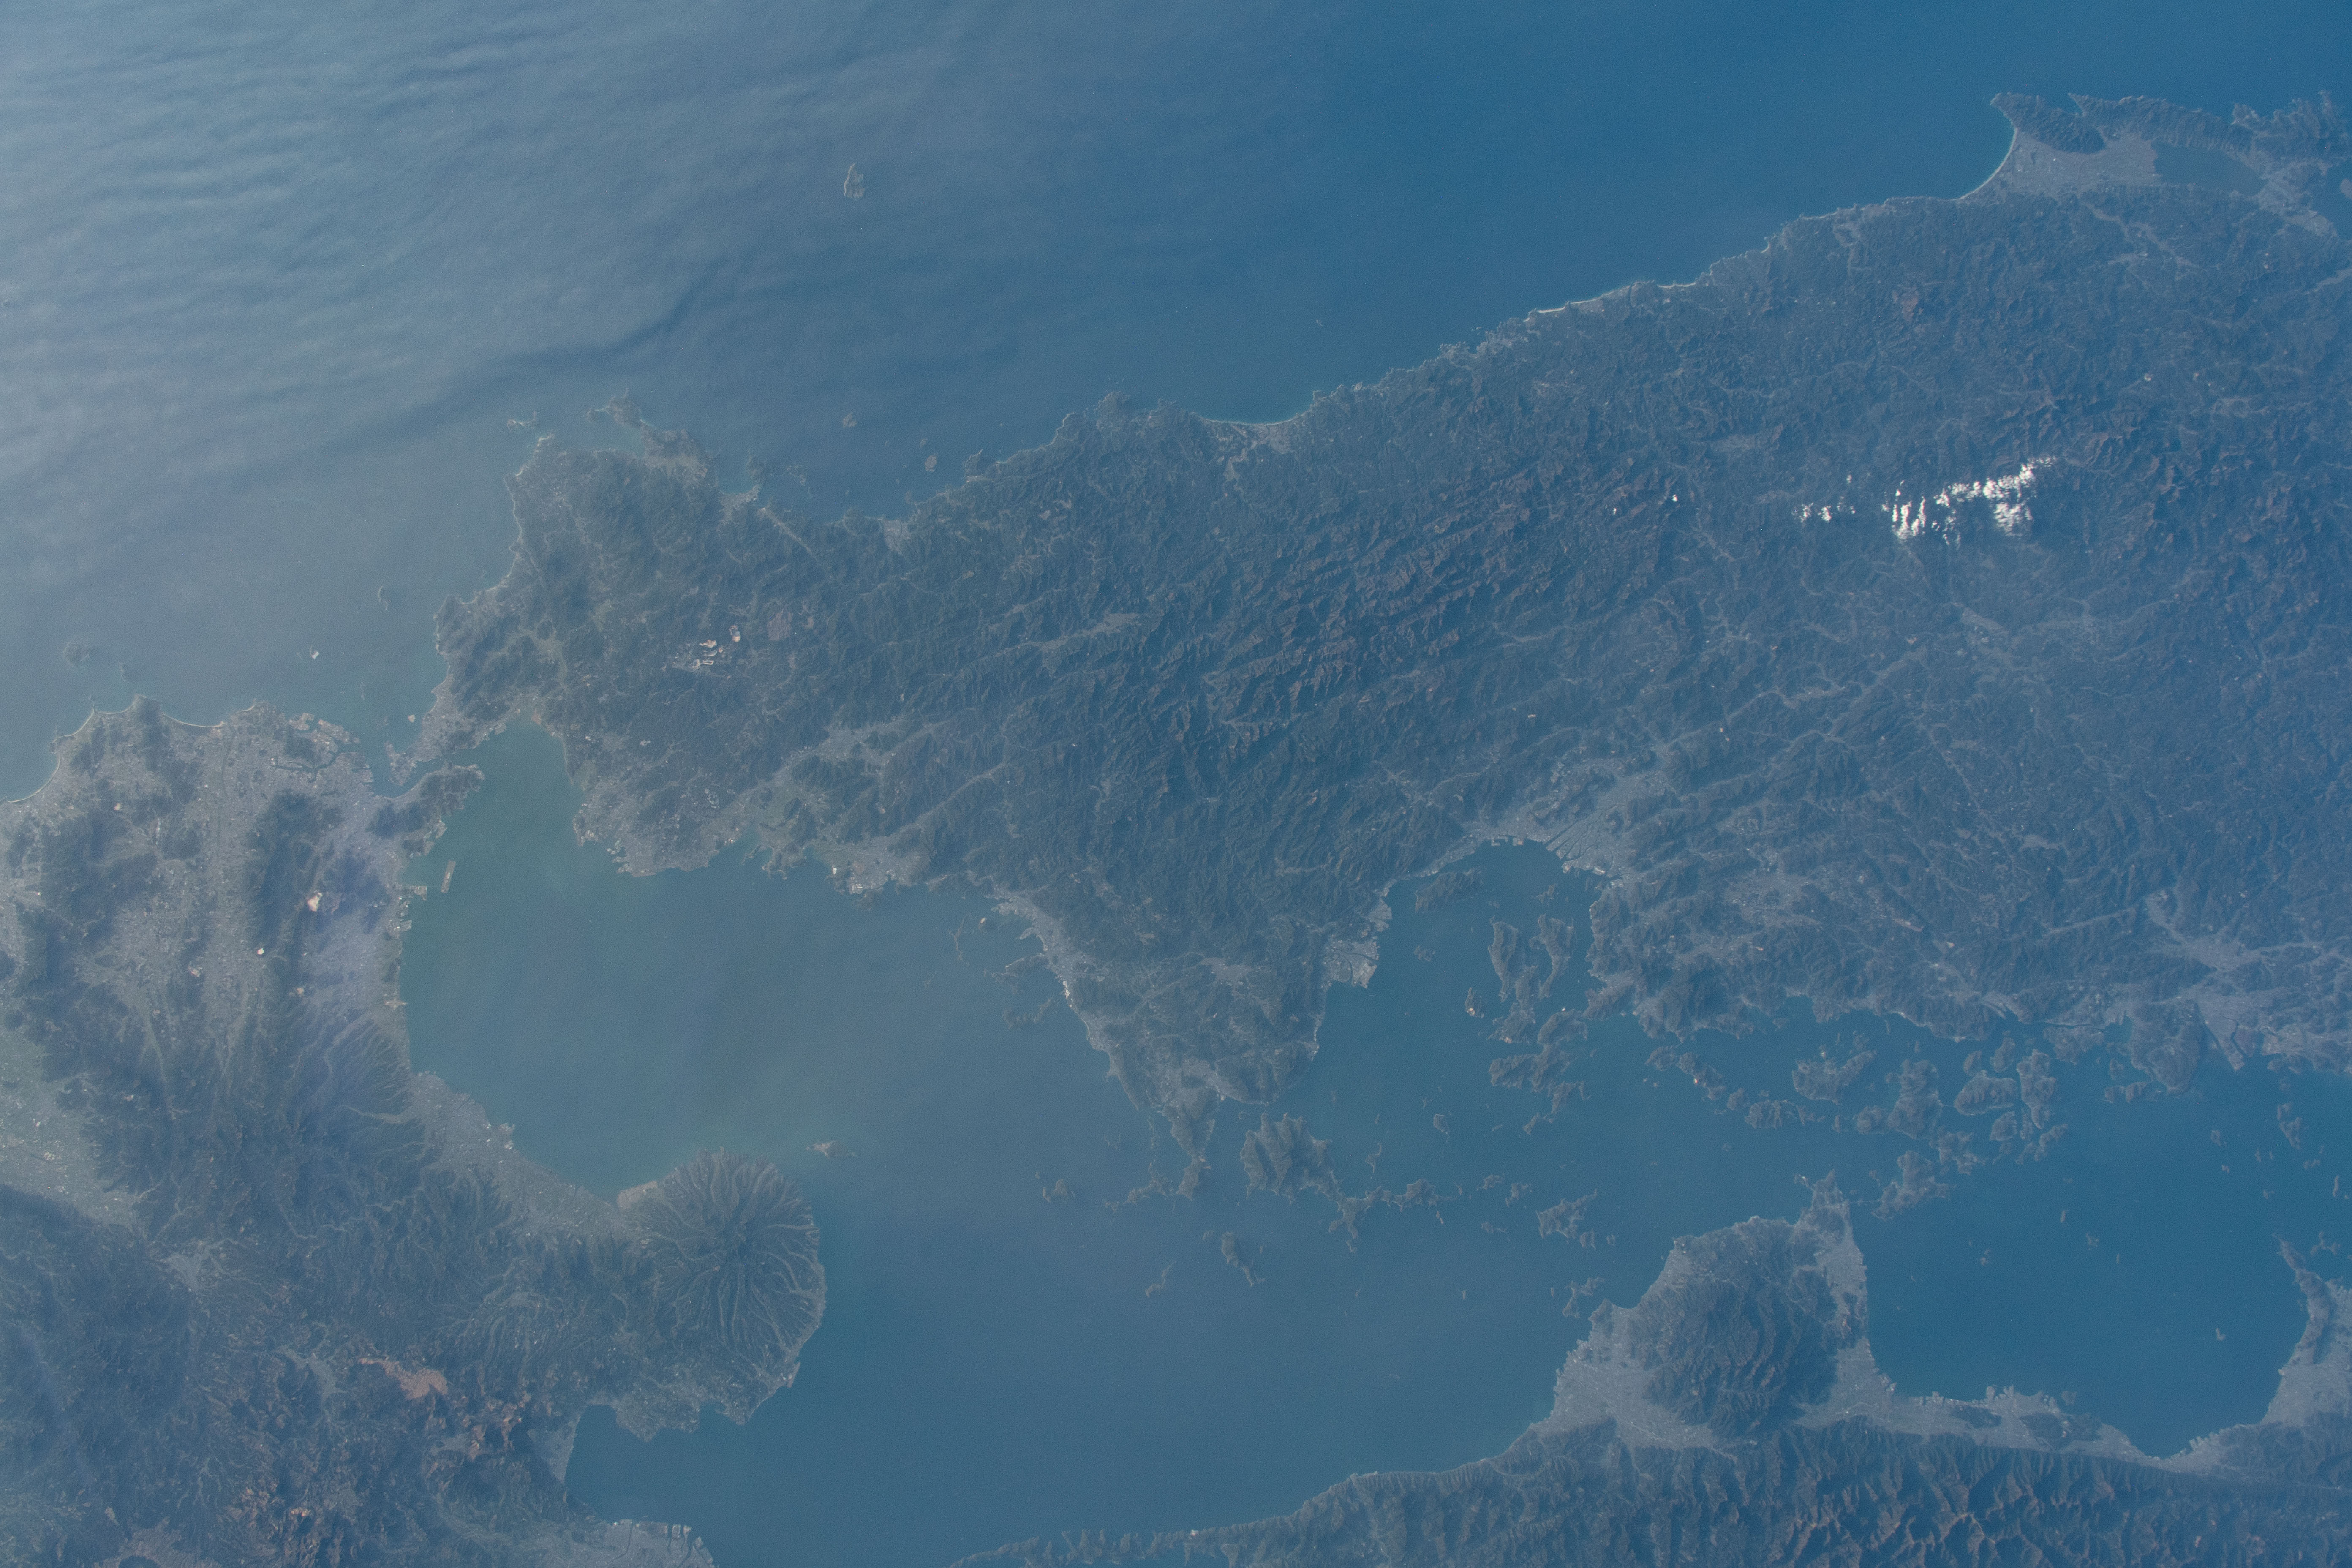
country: JAPAN
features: KITAKYUSHU, NAGATO, MATSUYAMA
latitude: 34.0
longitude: 131.5
